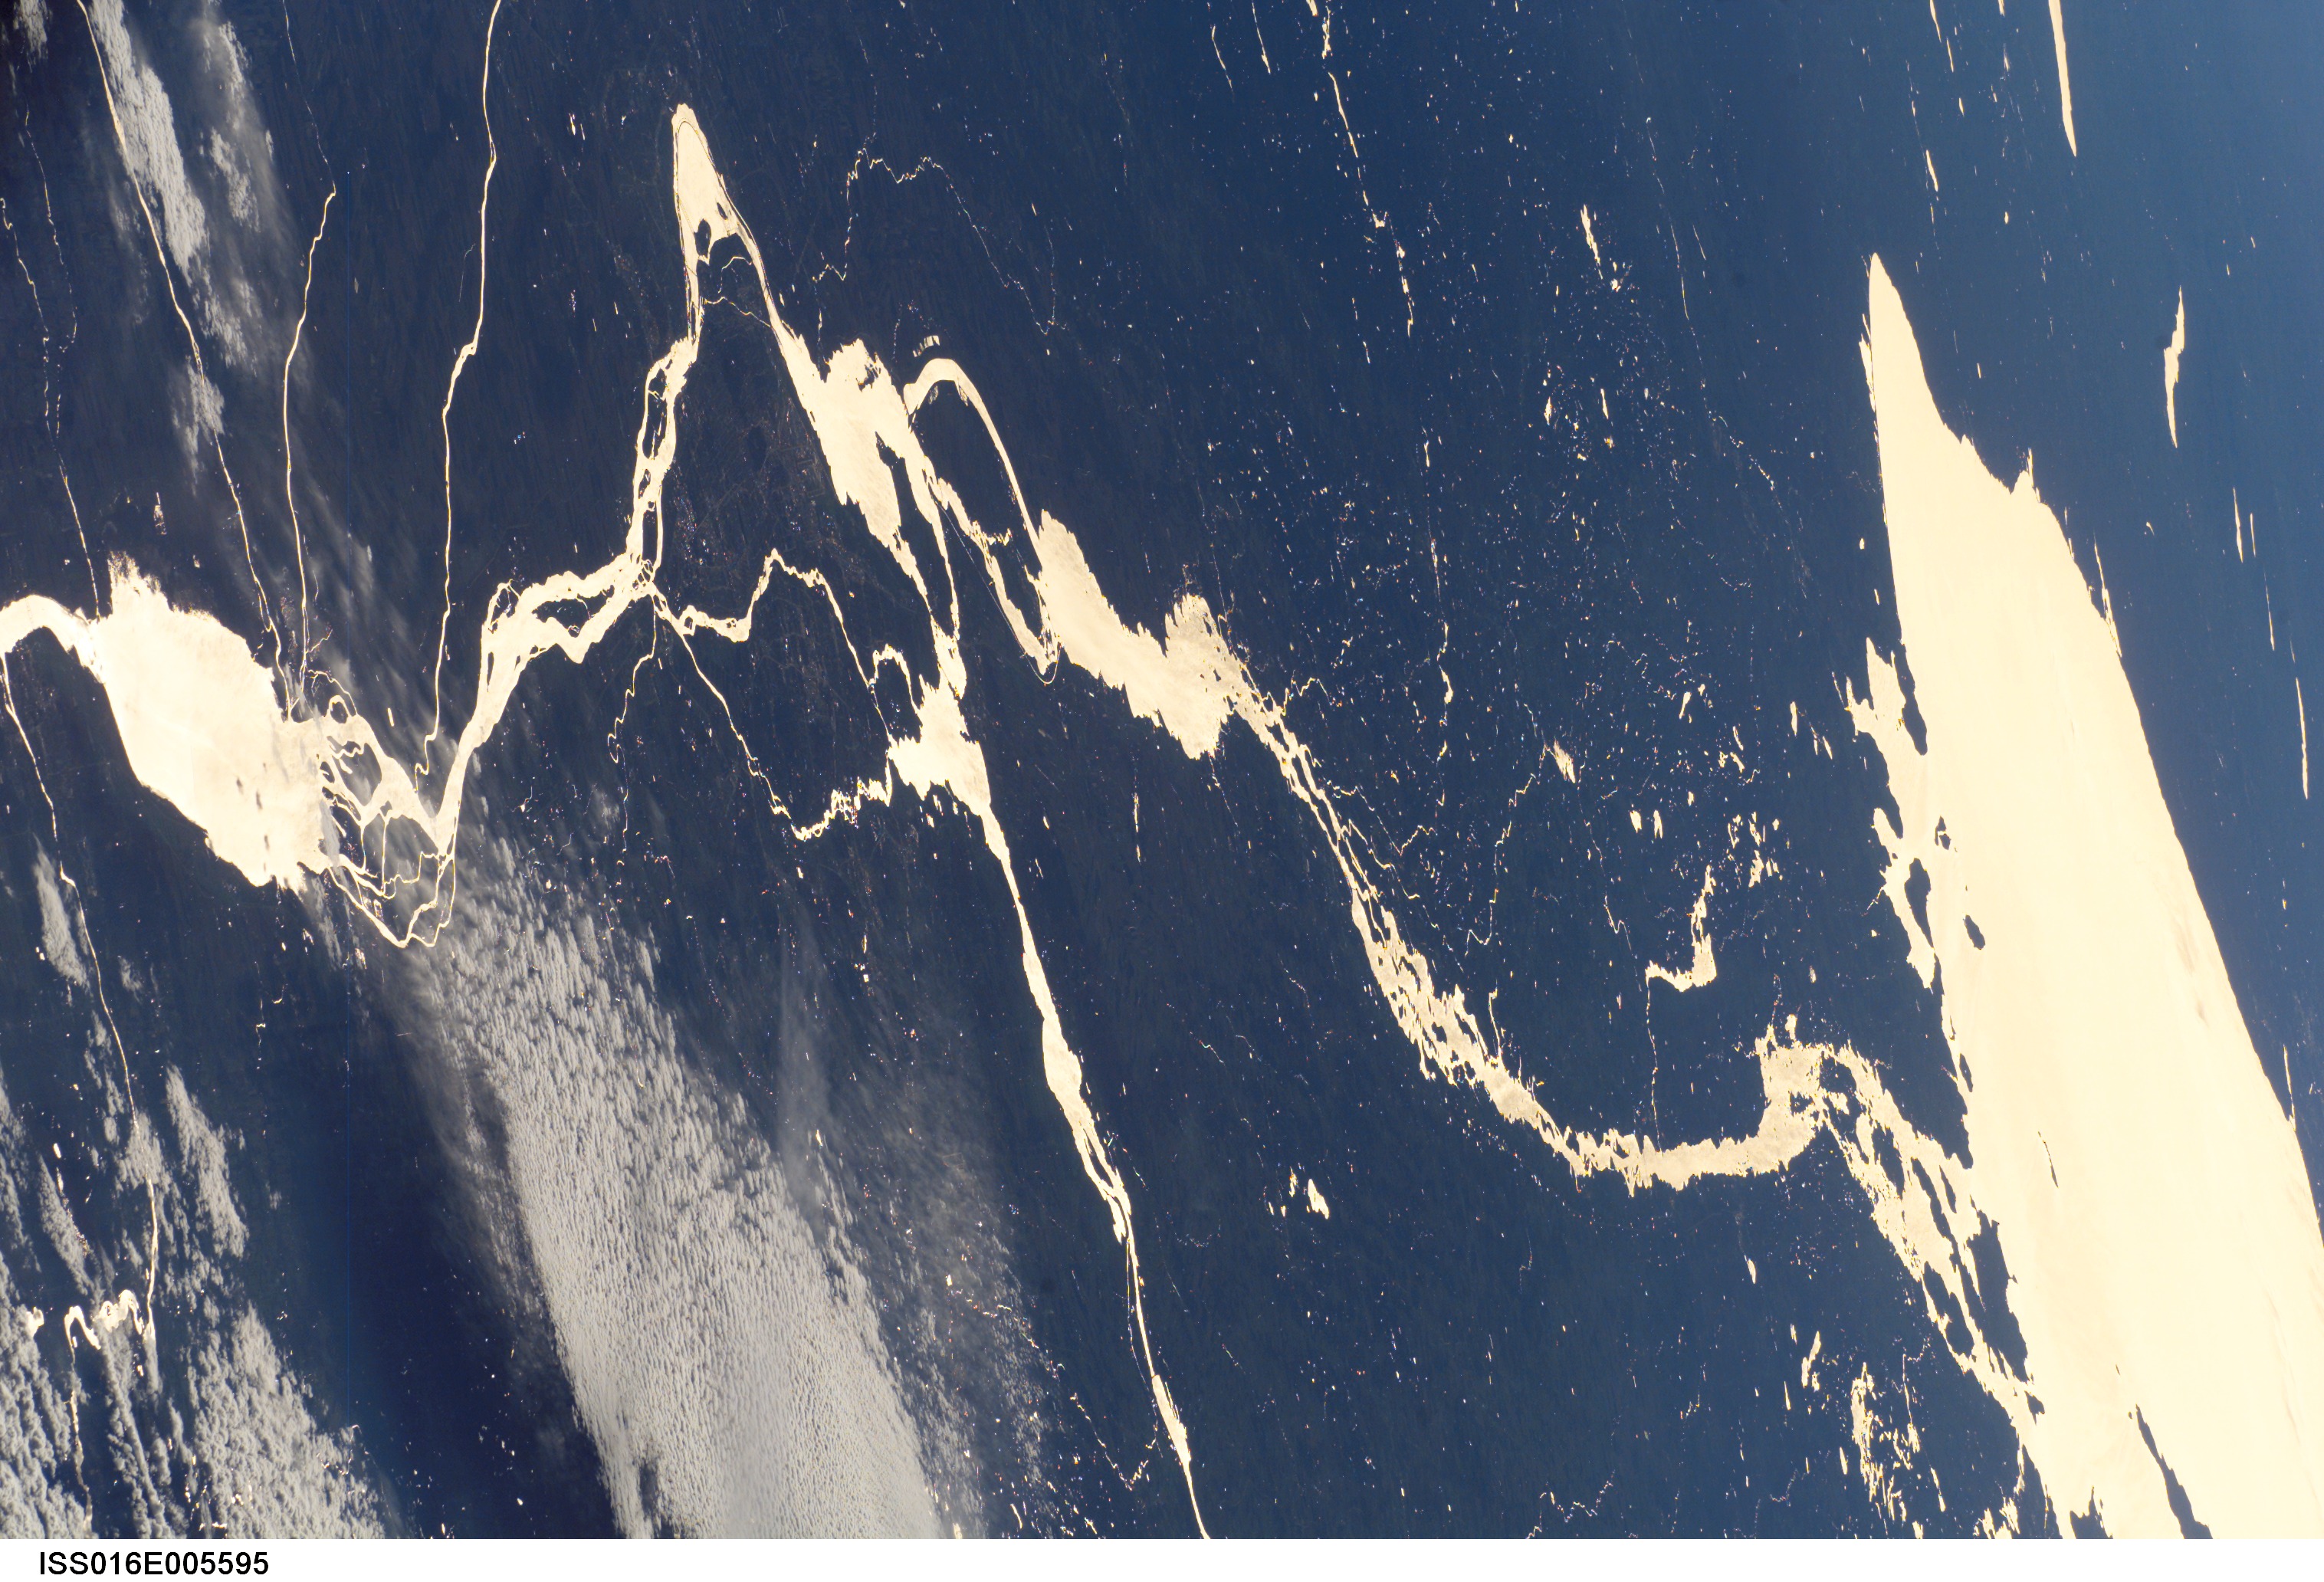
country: CANADA-Q
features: ST. LAWRENCE R., GLINT, LAKES
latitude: 45.5
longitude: -74.0
